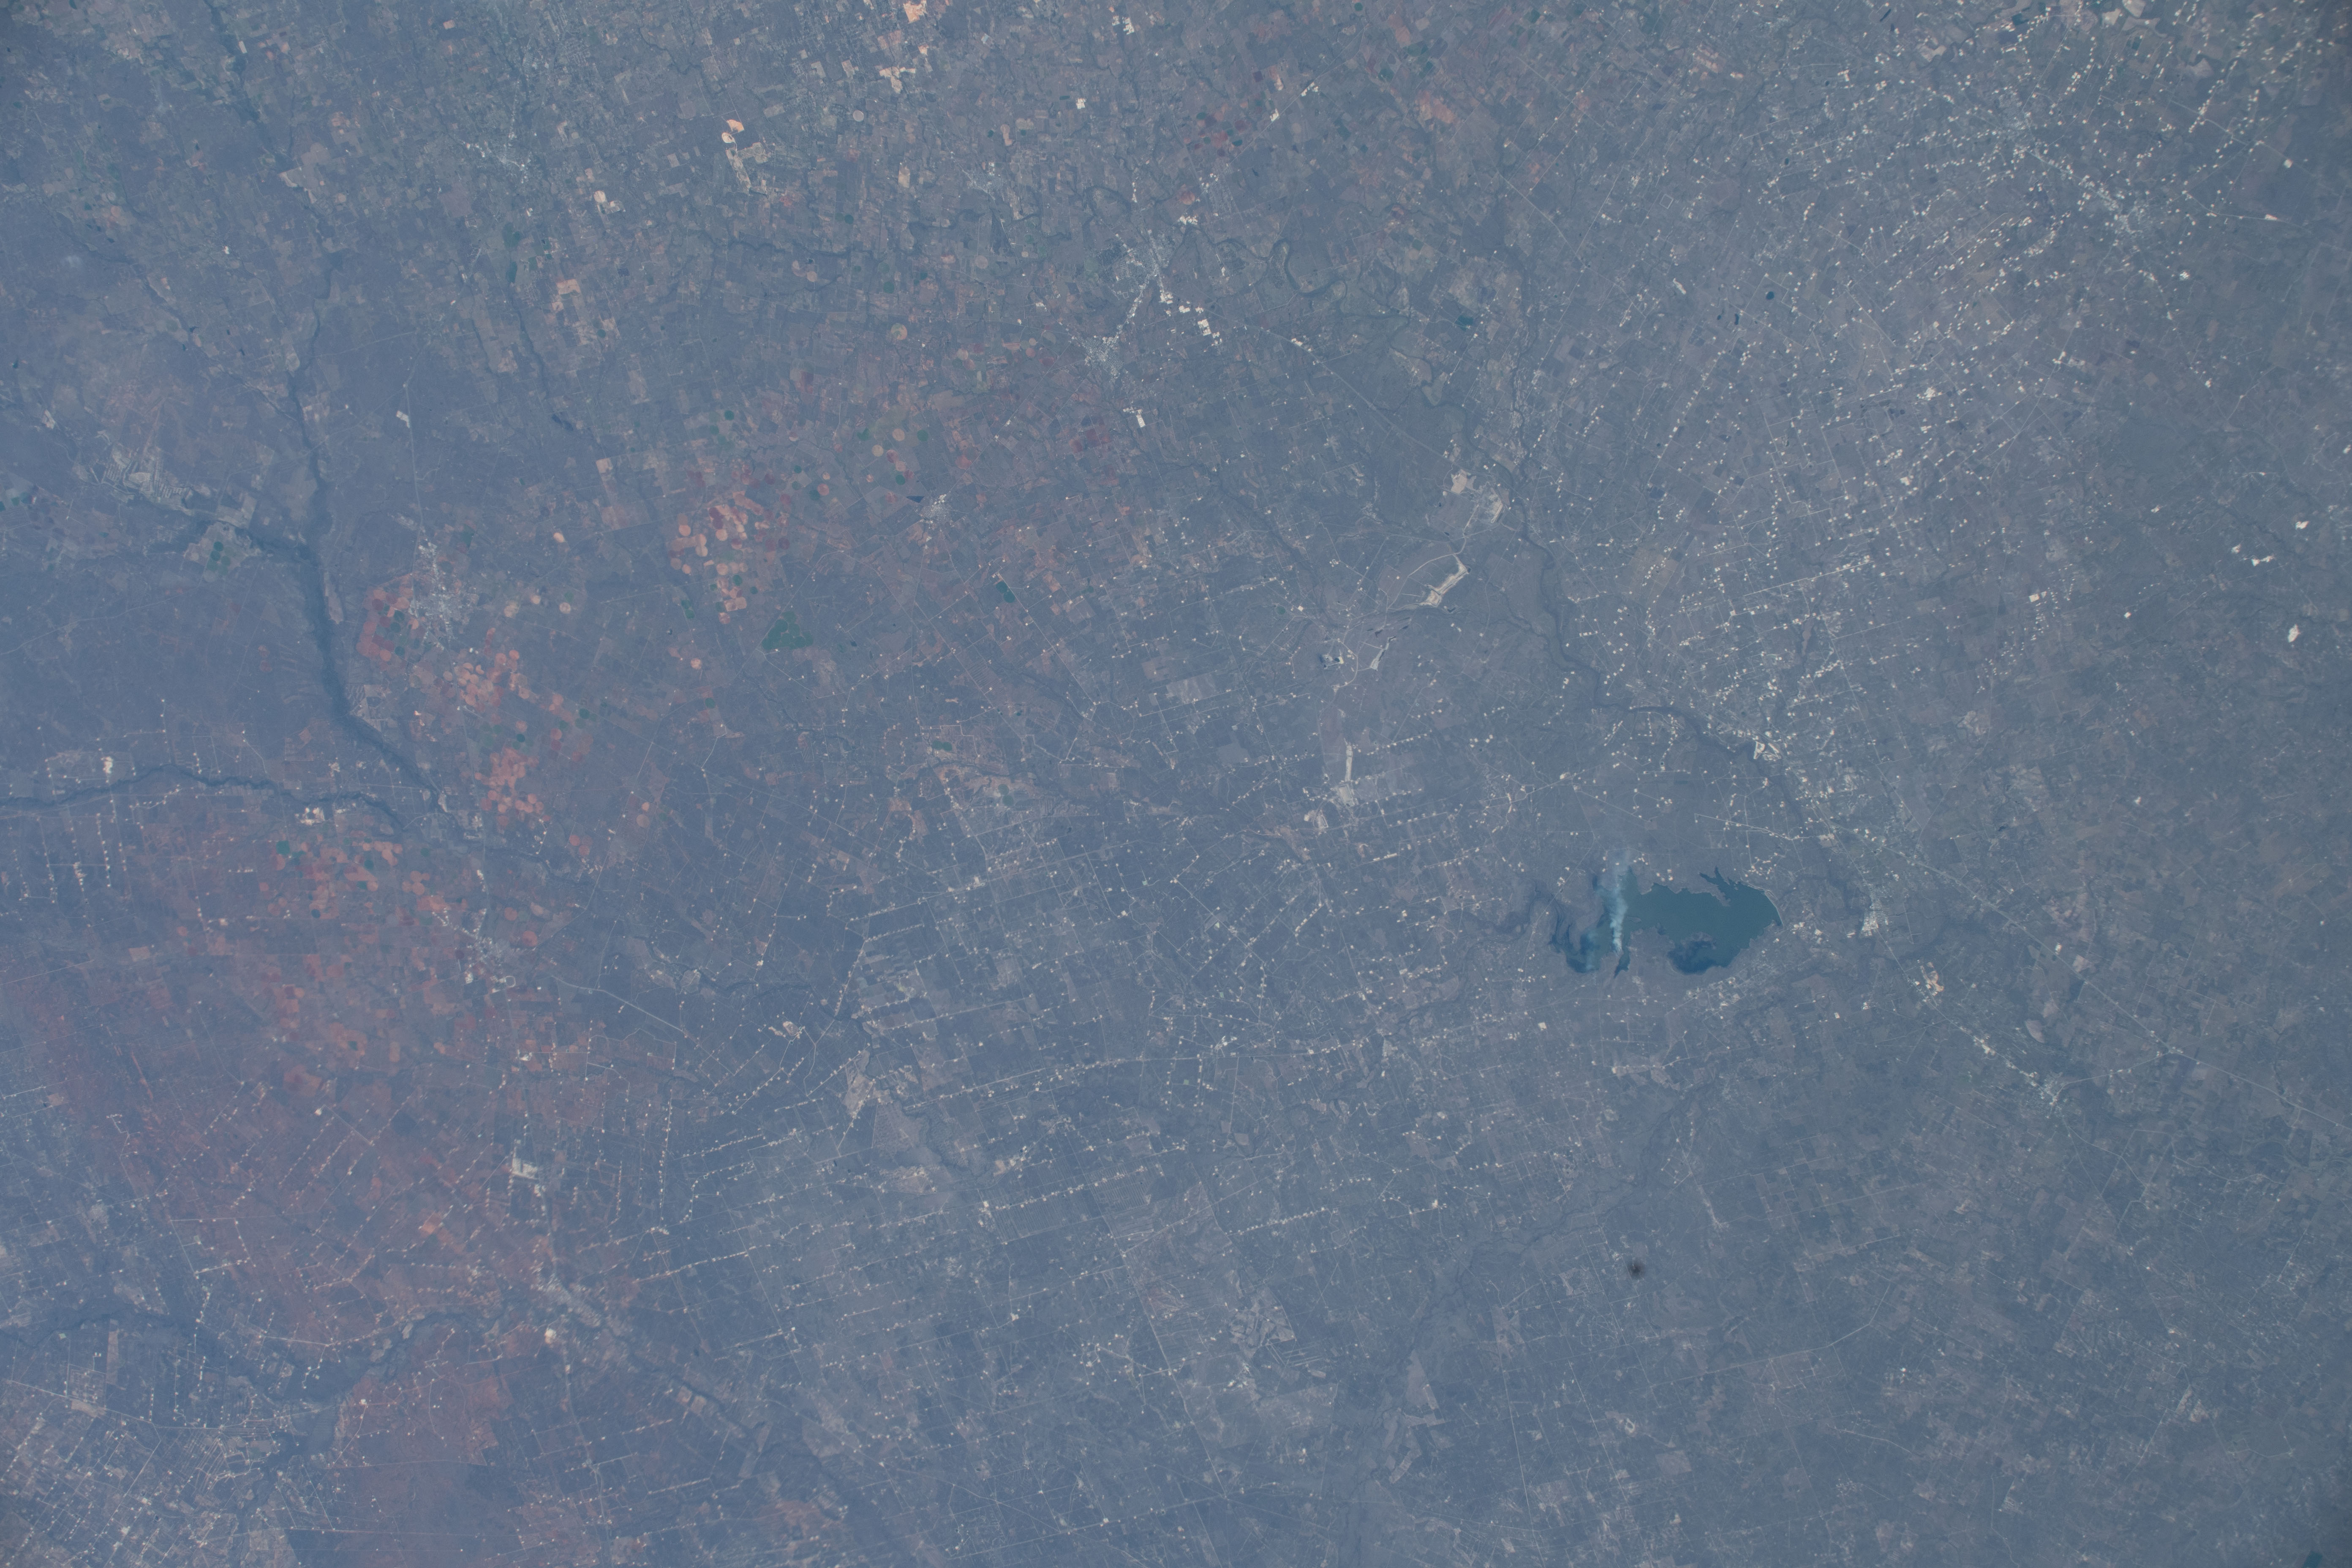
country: USA-TEXAS
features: ATACOSA RIVER, CHOKE CANYON RESERVOIR
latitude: 28.7
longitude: -98.7
